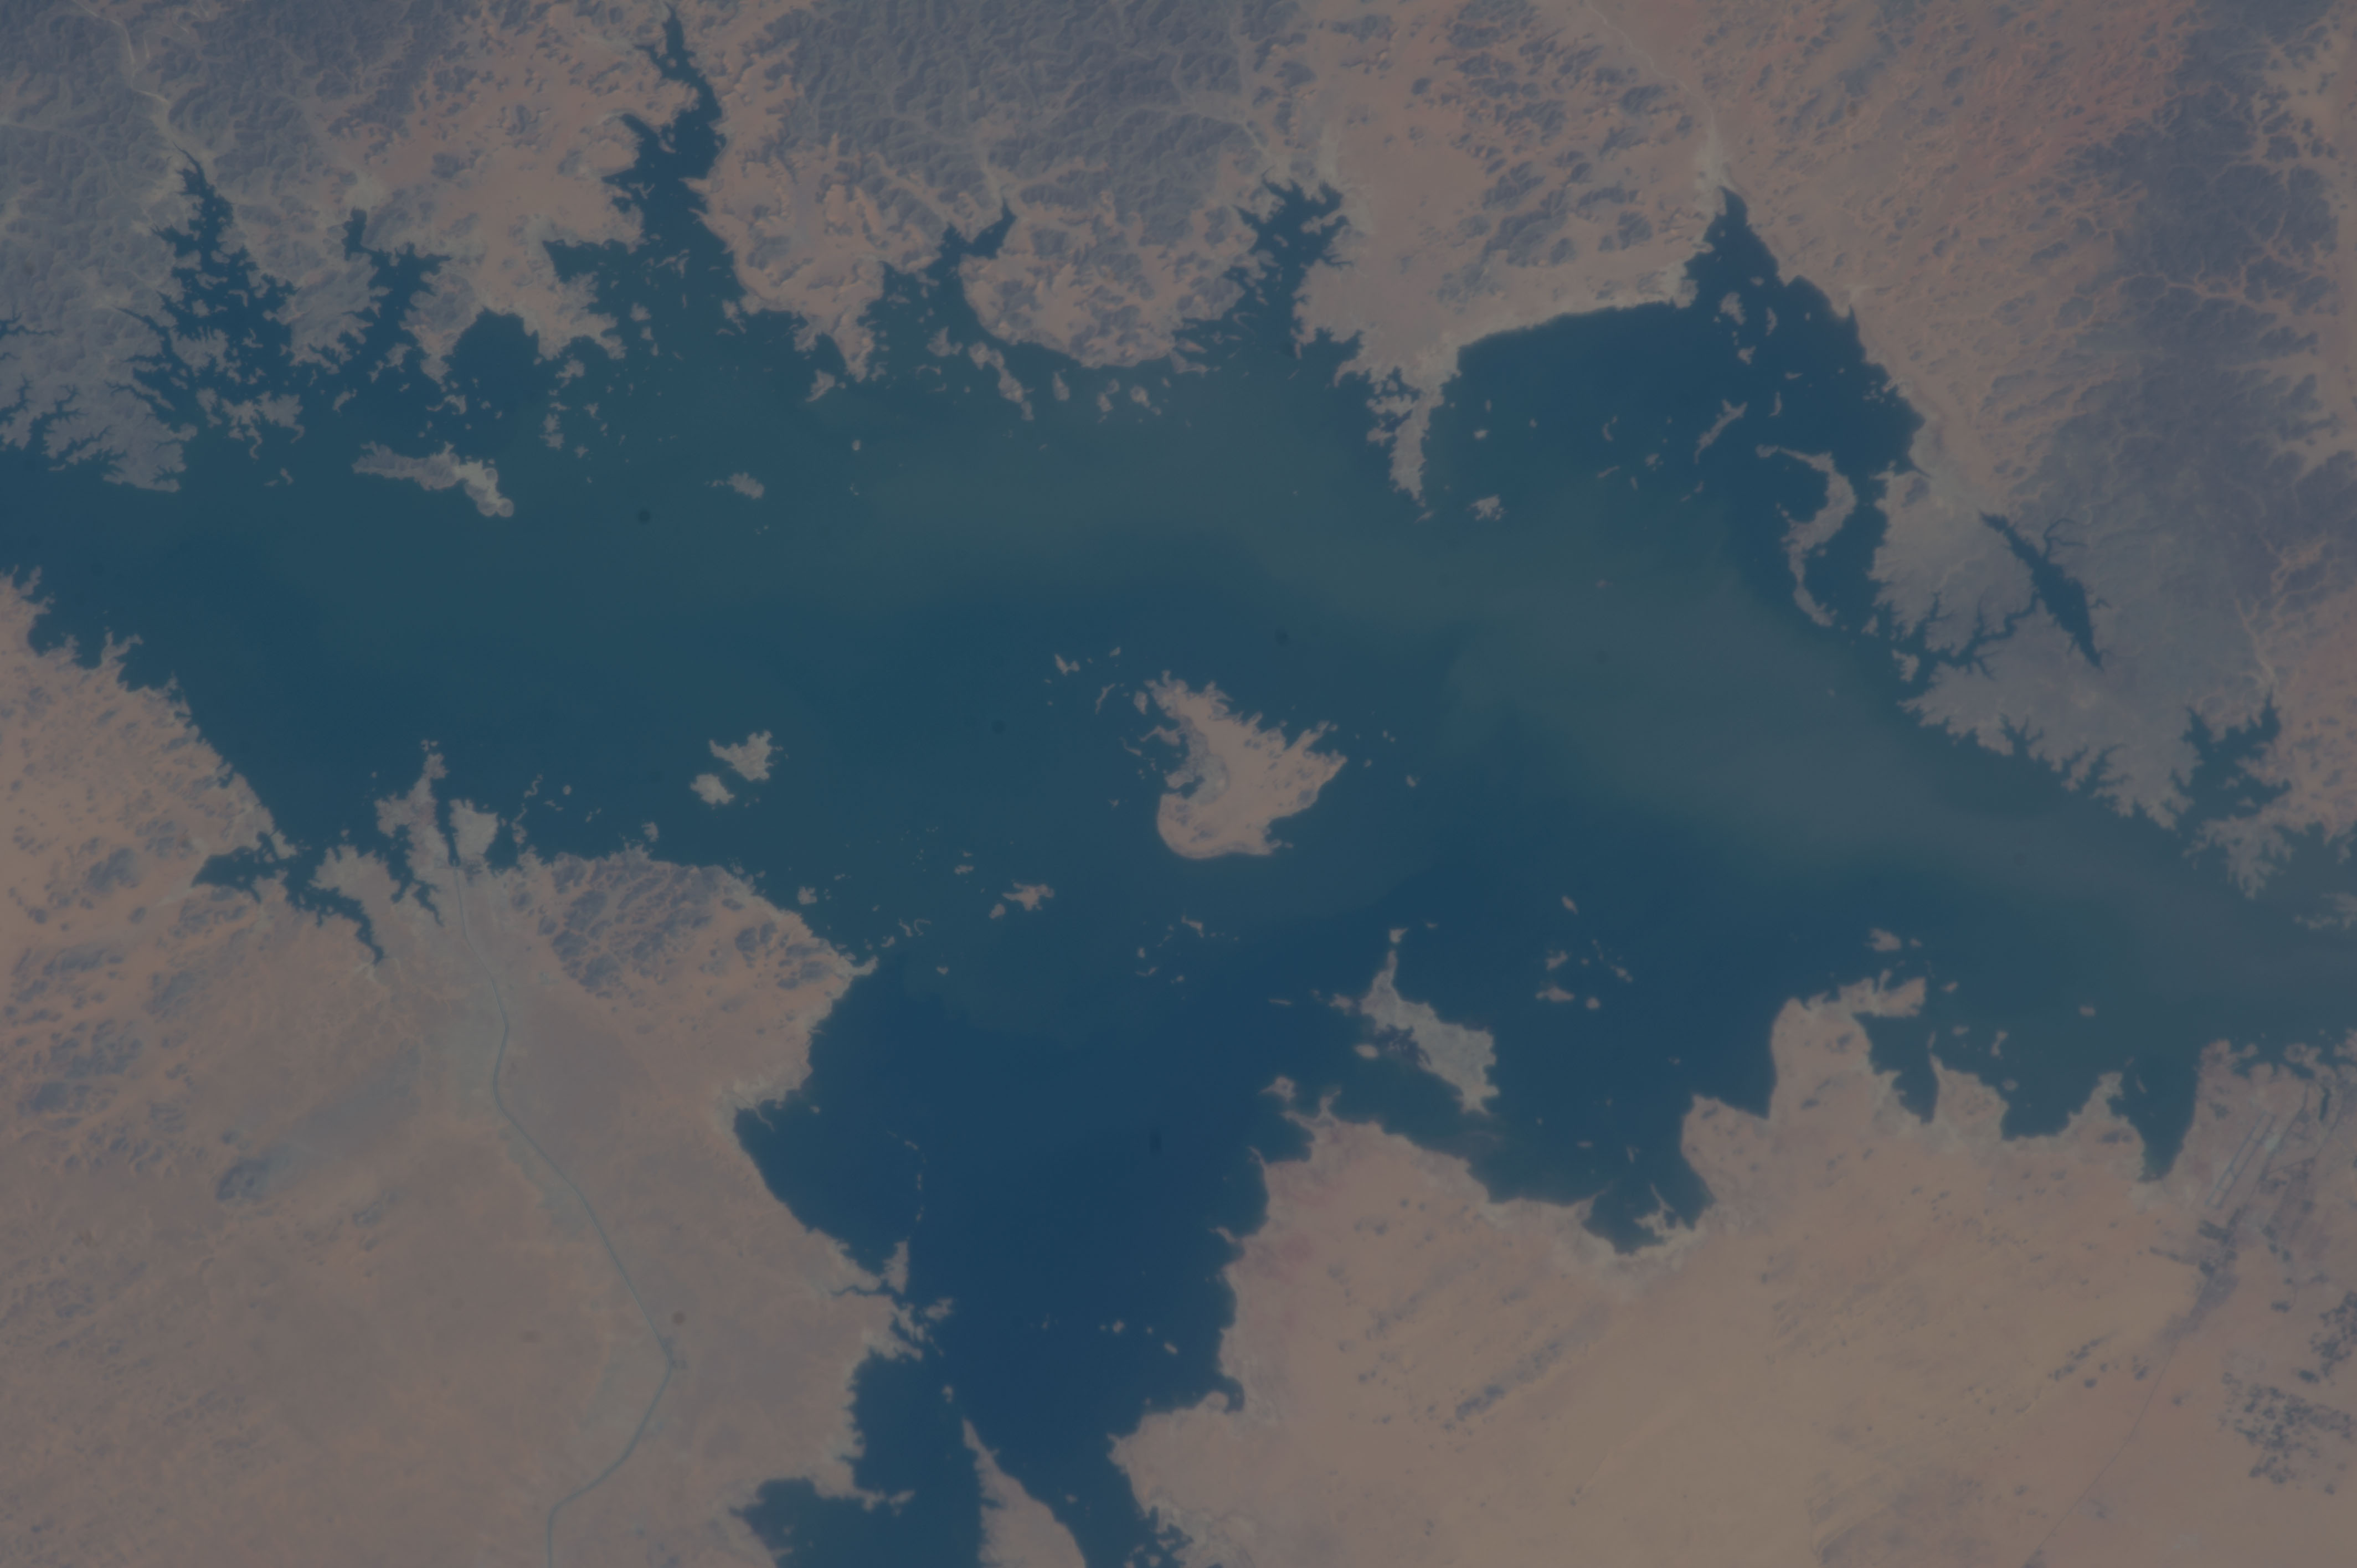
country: EGYPT
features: SOUTHERN L. NASSER, ISLETS, ABO SAMBIL AIRPORT, DESERT, DROWNED WADIS
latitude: 22.5
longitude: 31.8
